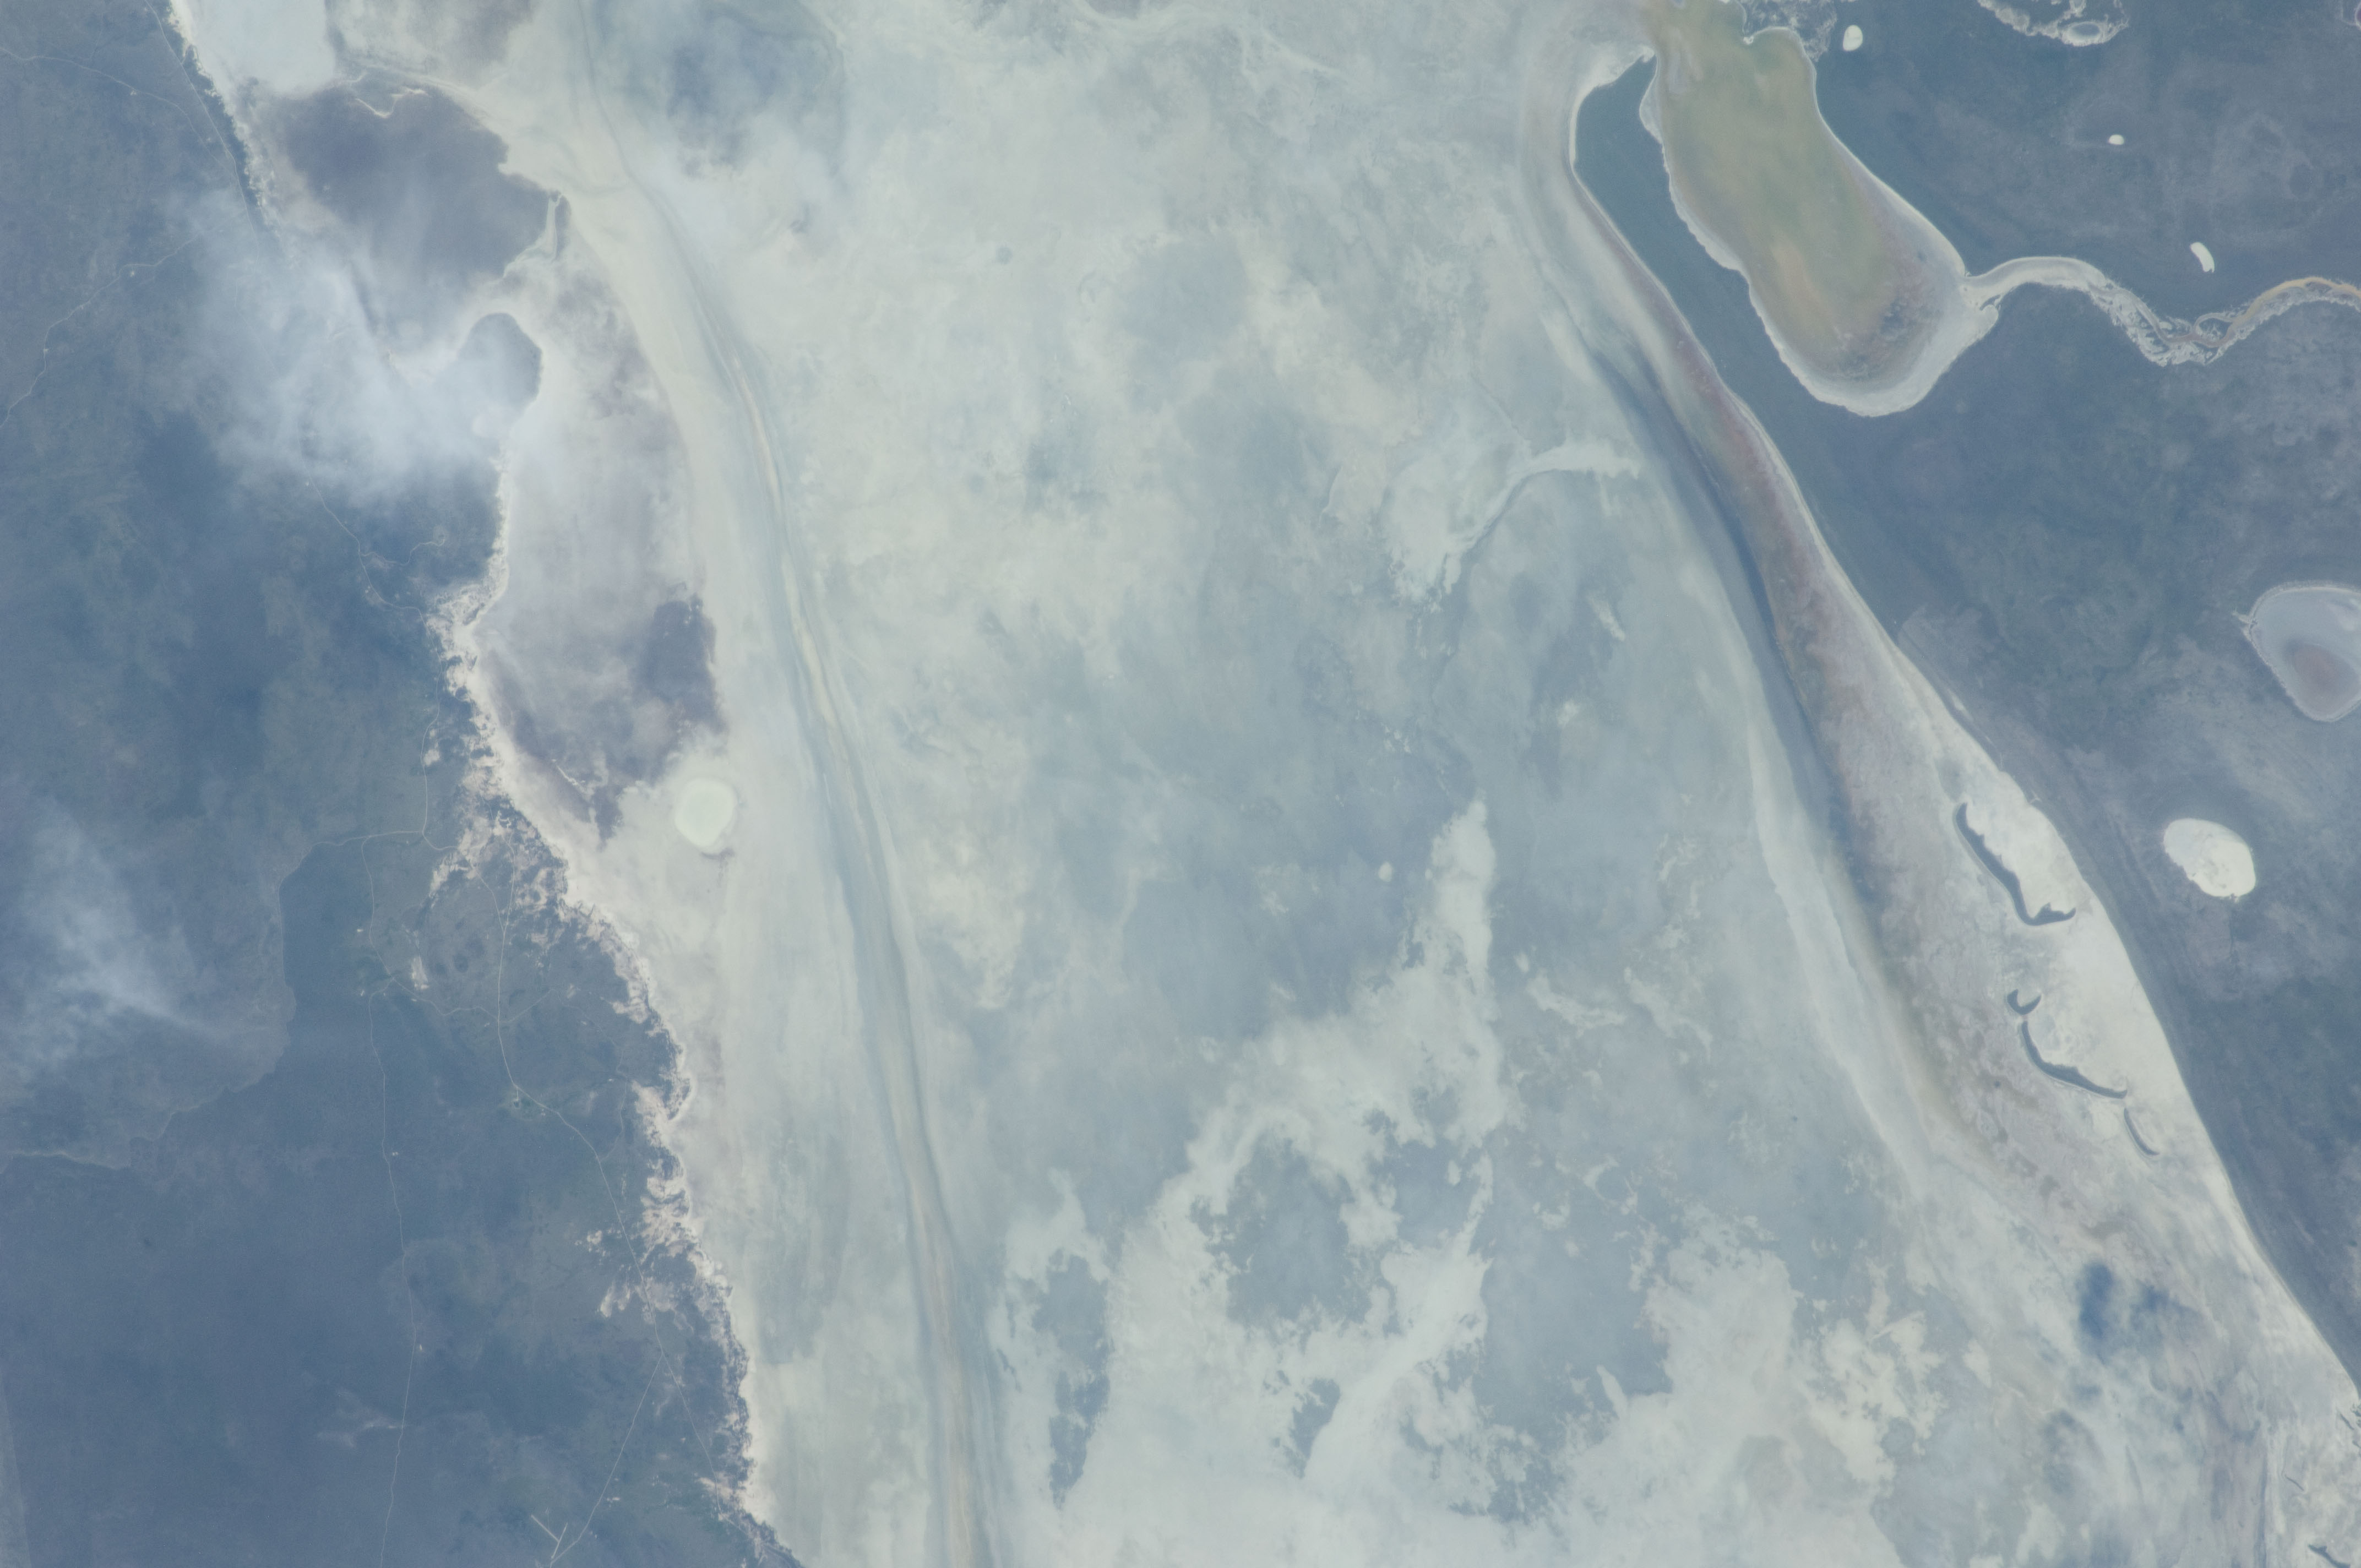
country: NAMIBIA
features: ETOSHA PAN, CENTRAL, N. & S. SHORES
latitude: -18.8
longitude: 16.2
